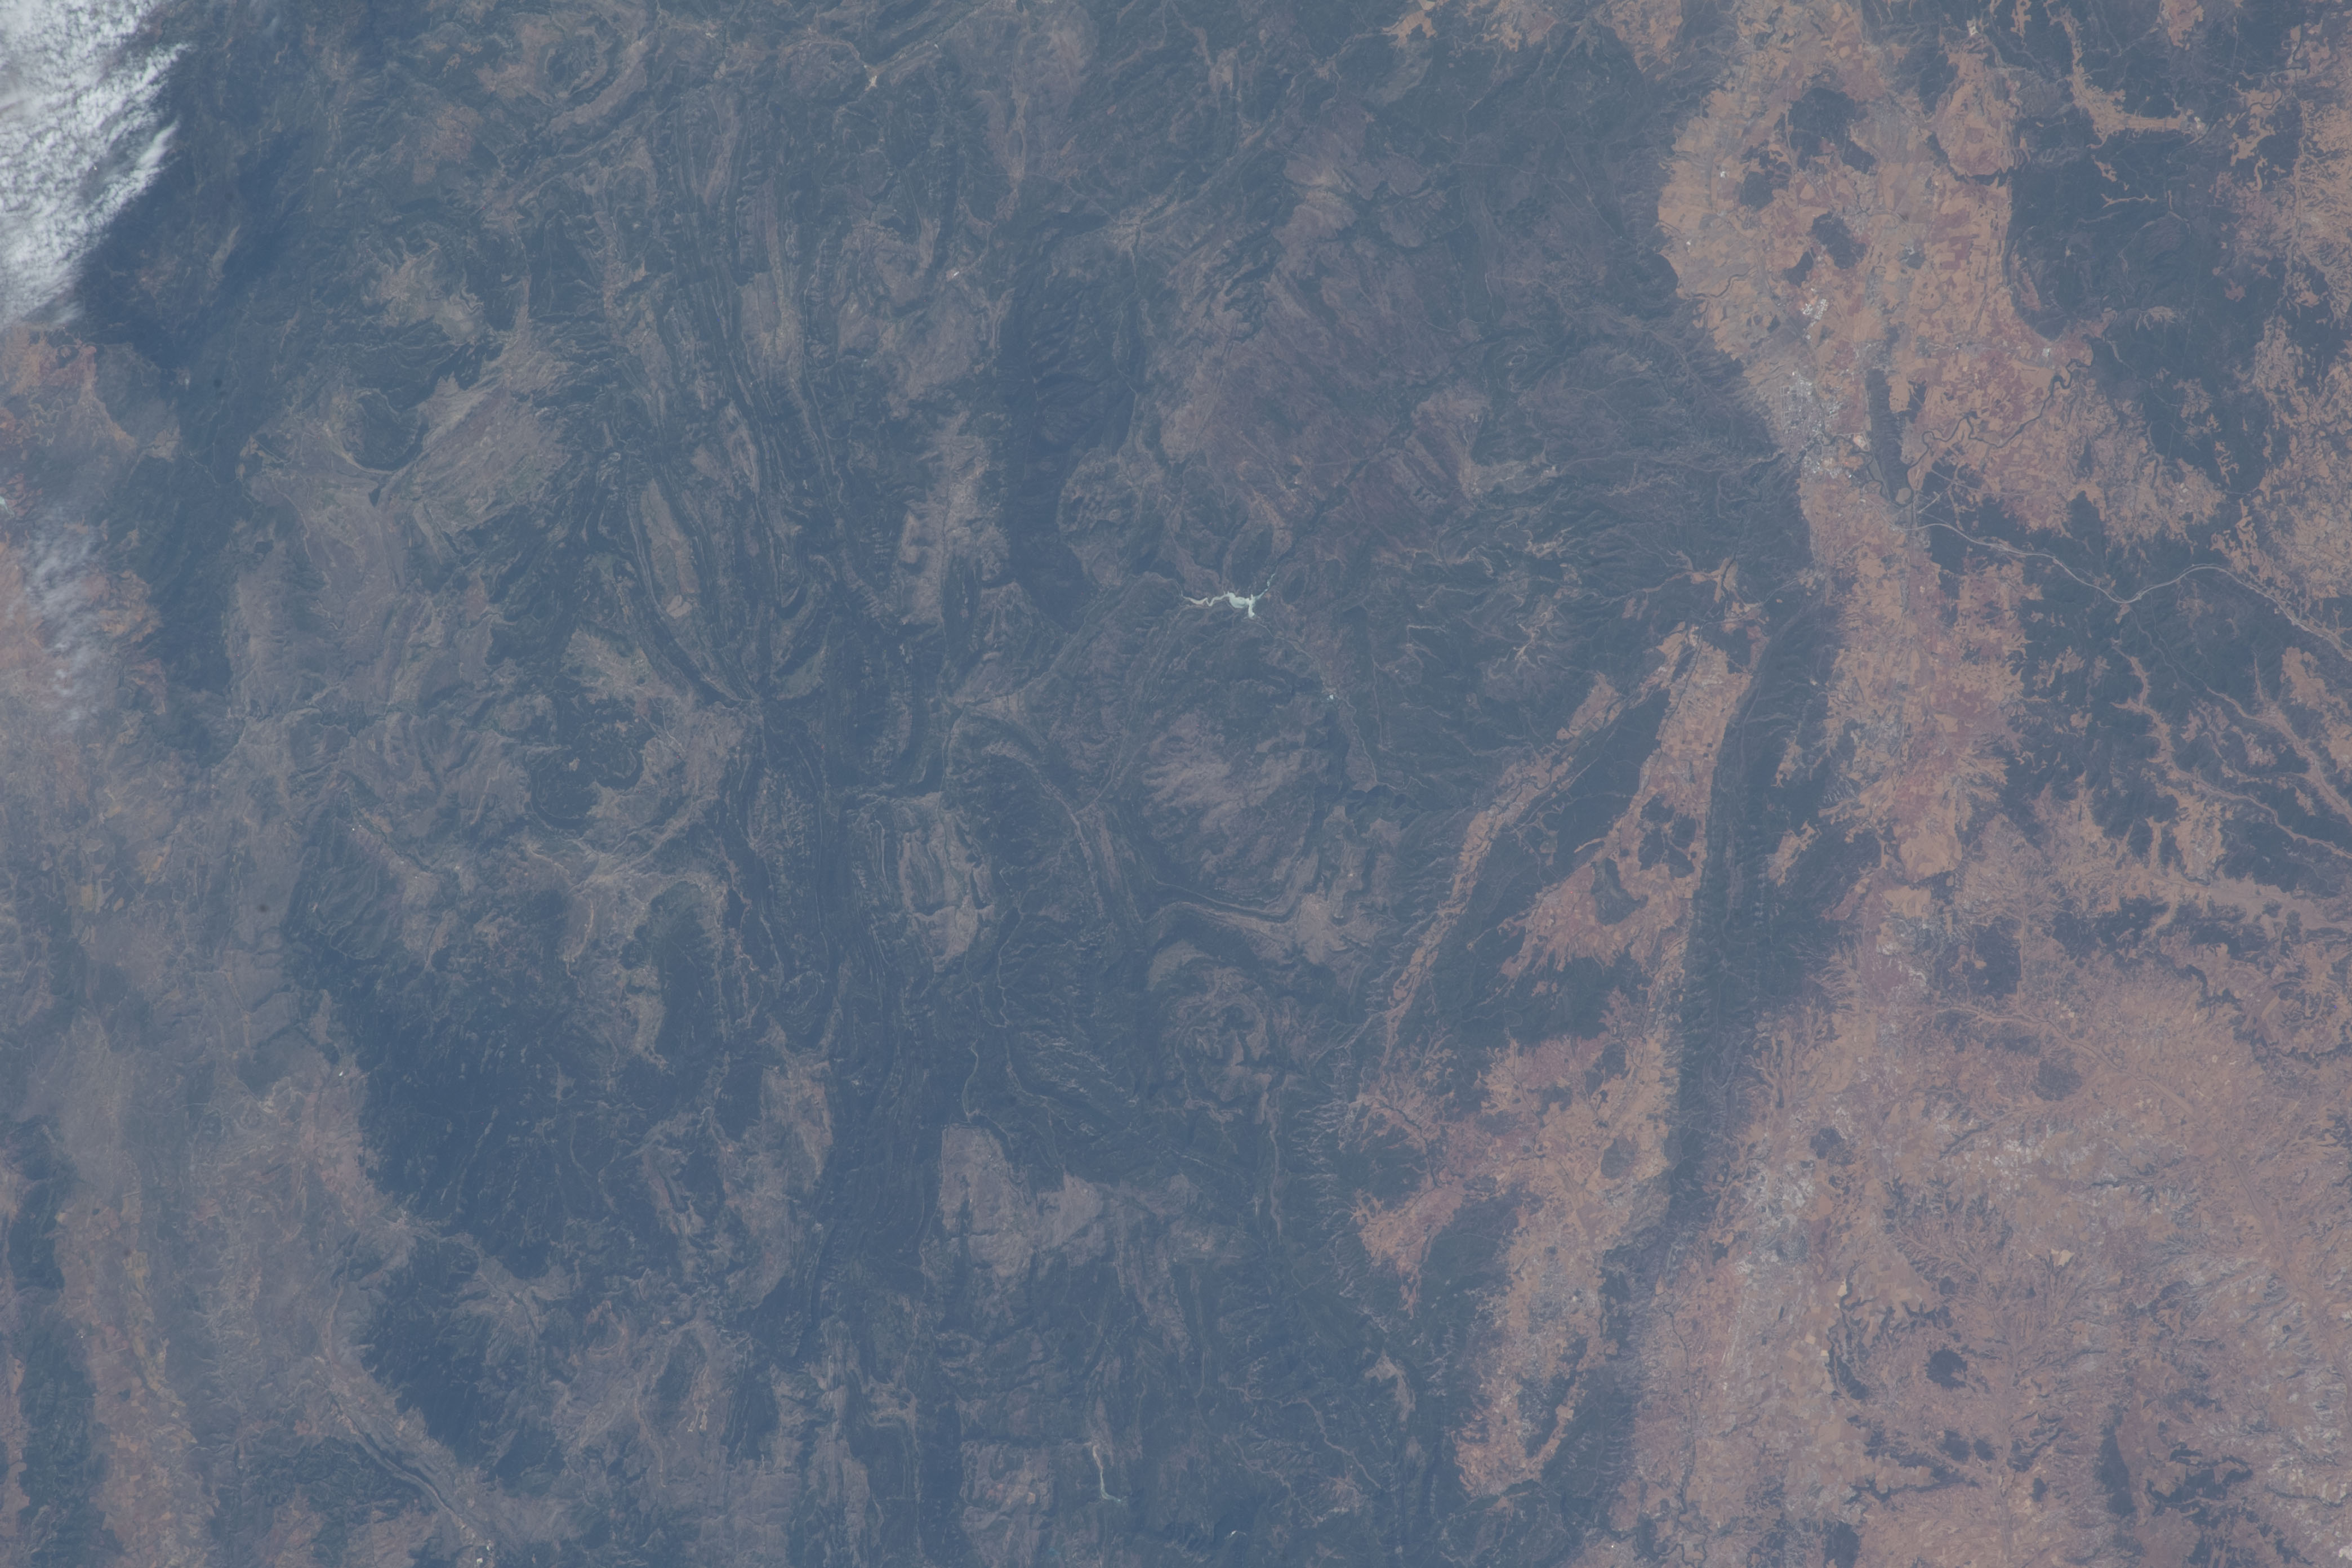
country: SPAIN
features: SERRANIA DE CUENCA NATIONAL PARK,LA TOBA RESERVOIR,SPAIN
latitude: 40.3
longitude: -1.9
